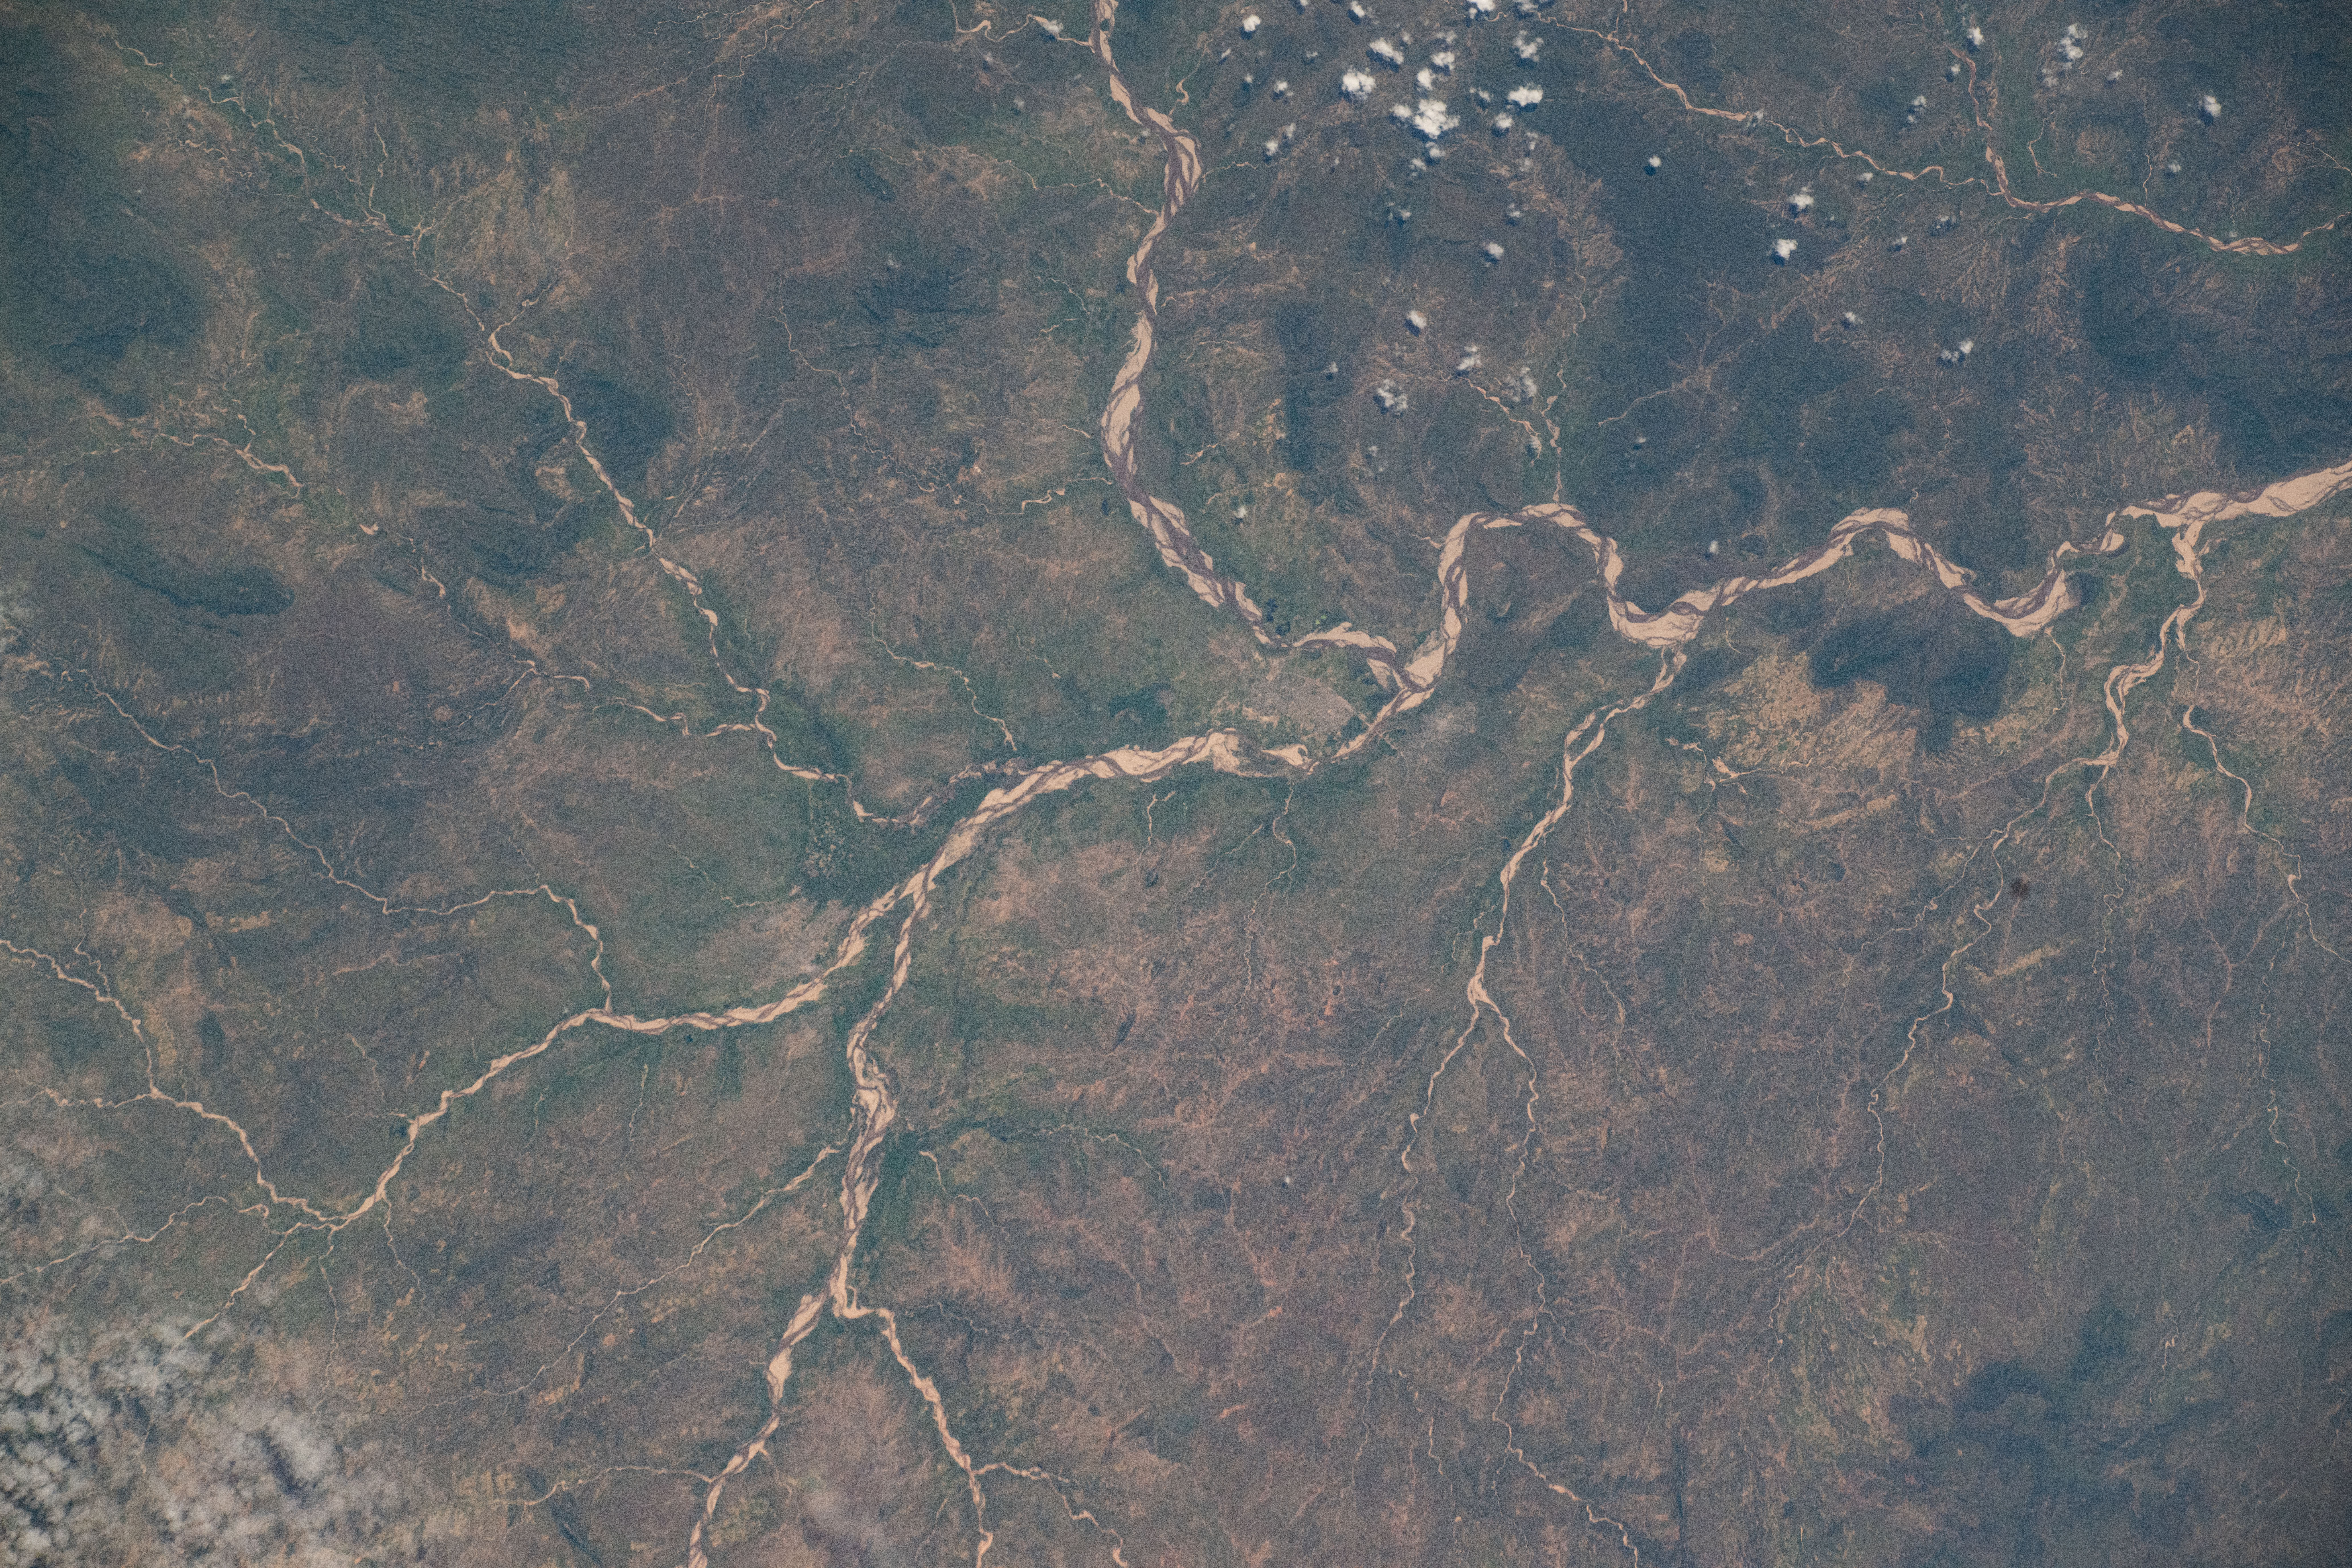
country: SUDAN
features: WADI BAREI, WADI KULMA, MURNEI
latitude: 13.0
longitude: 22.9
